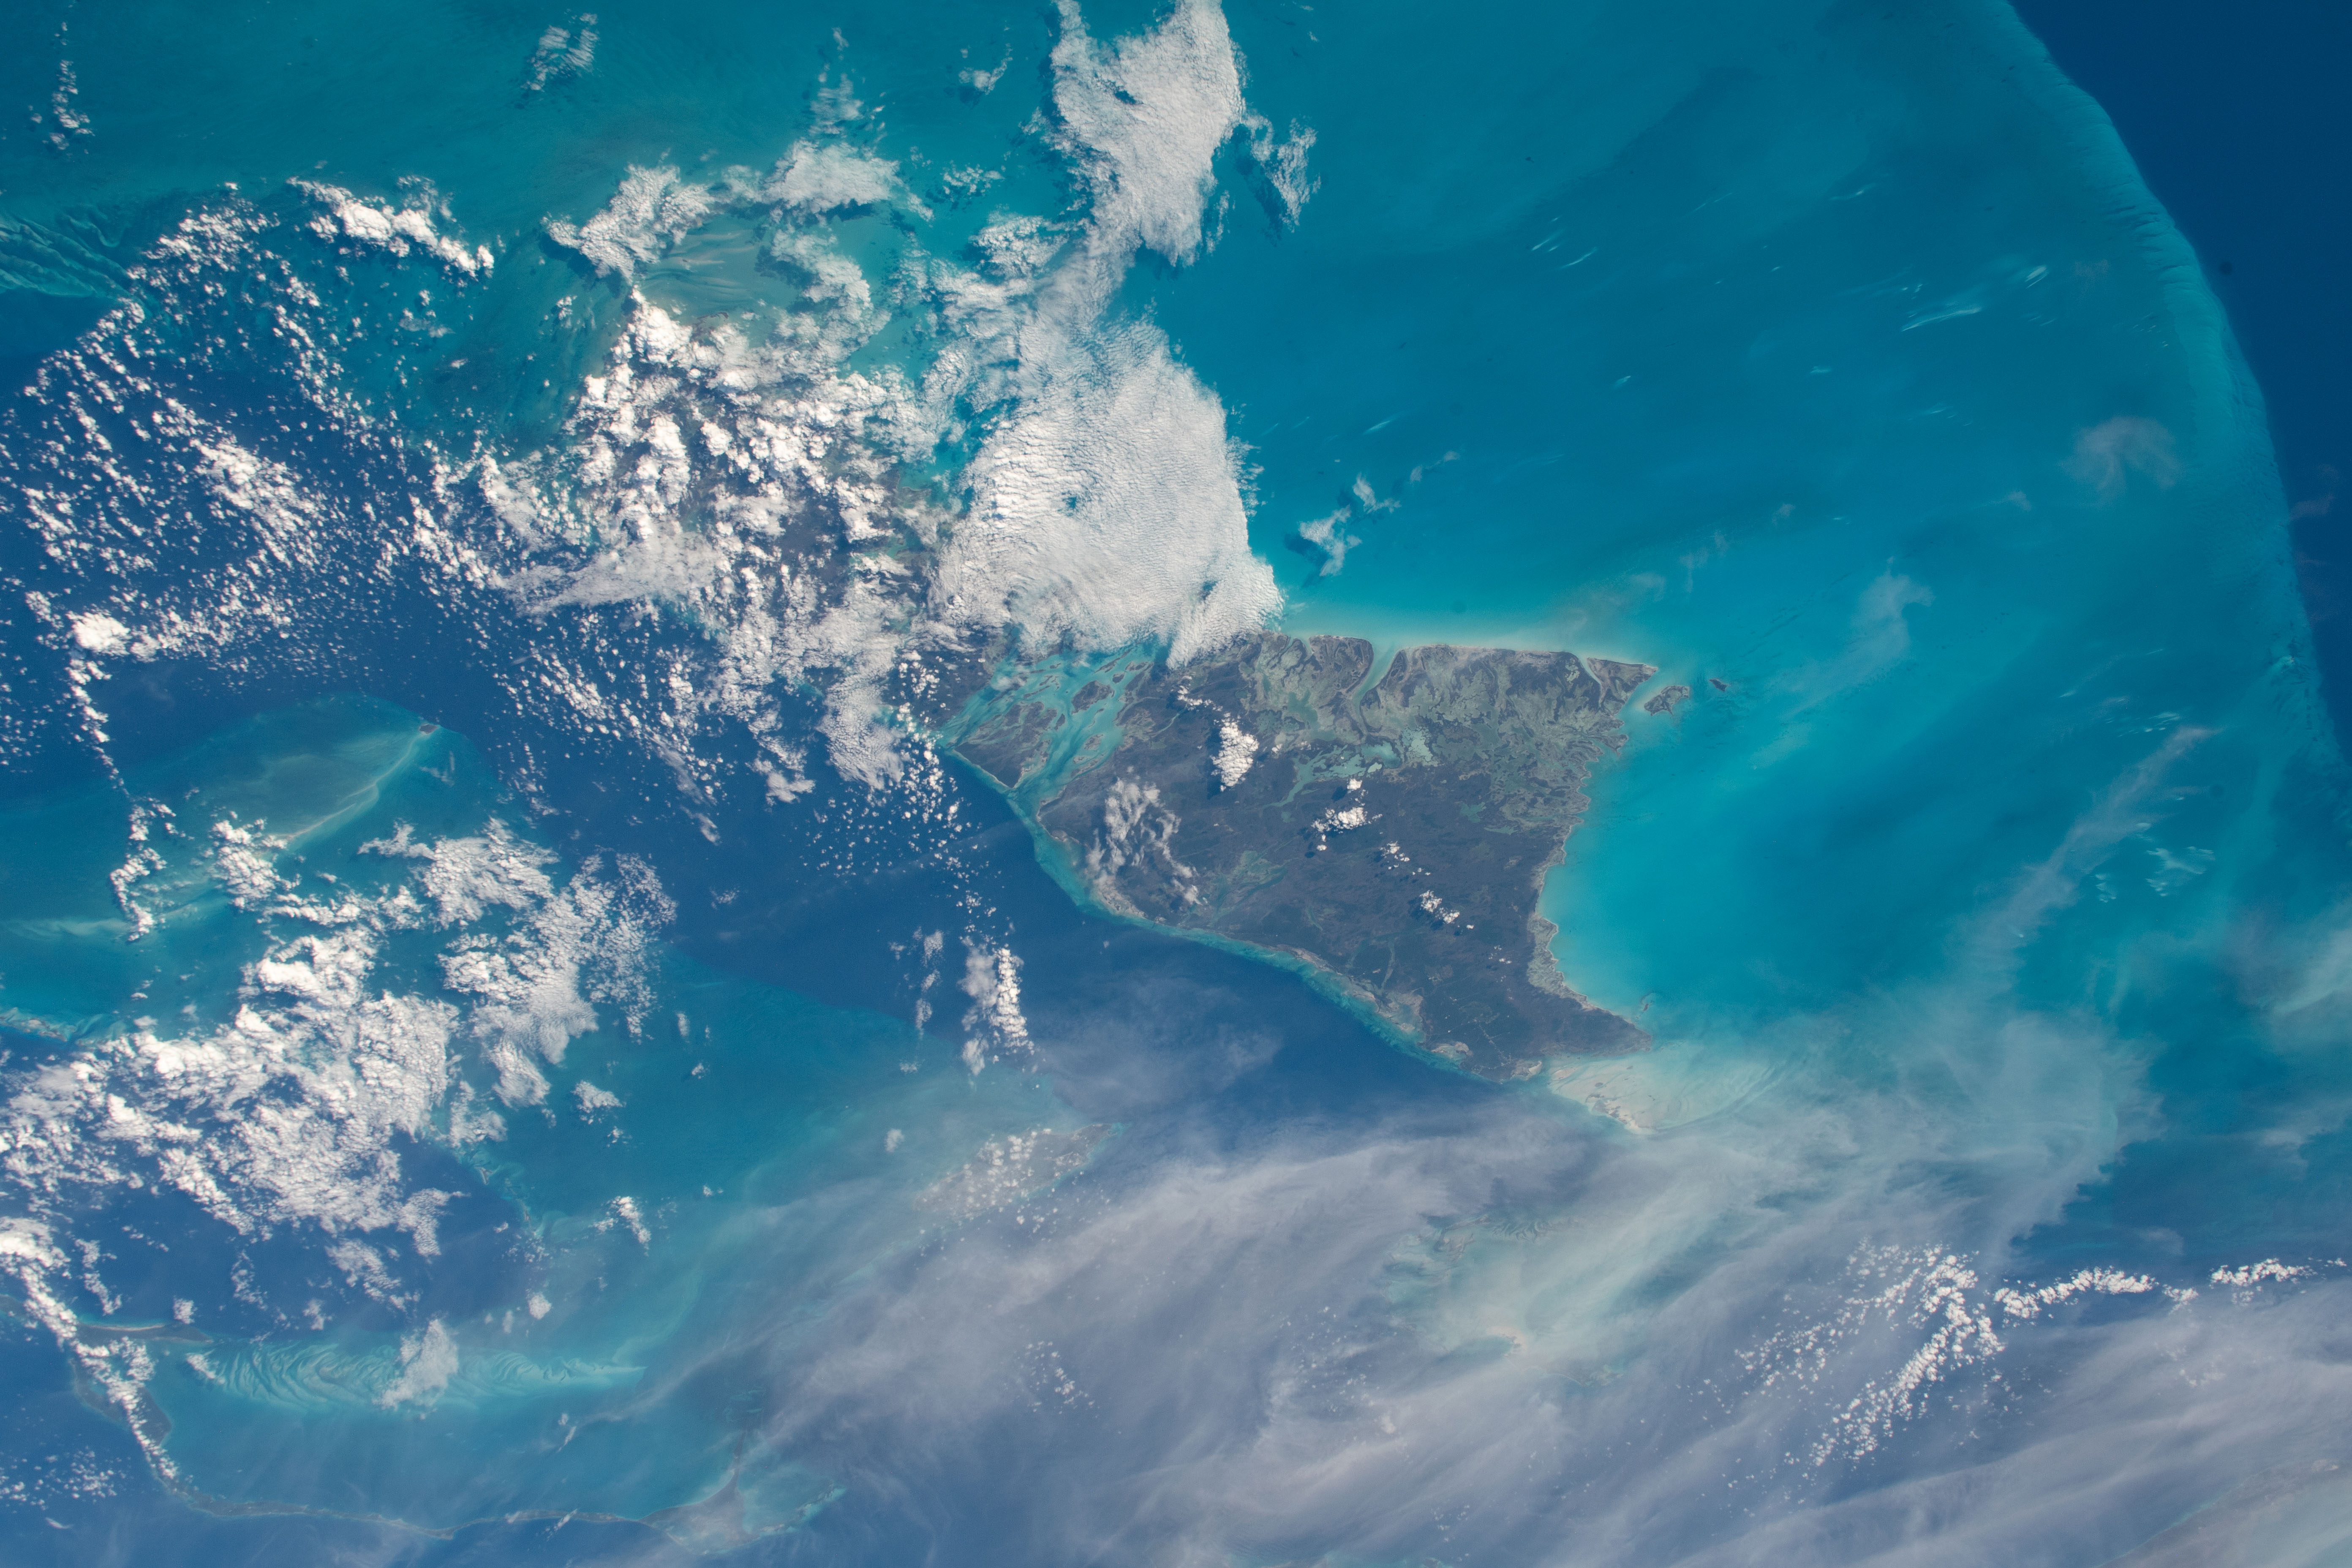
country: BAHAMAS
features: THE BAHAMAS, THE TONGUE OF THE OCEAN
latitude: 24.5
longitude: -78.0
